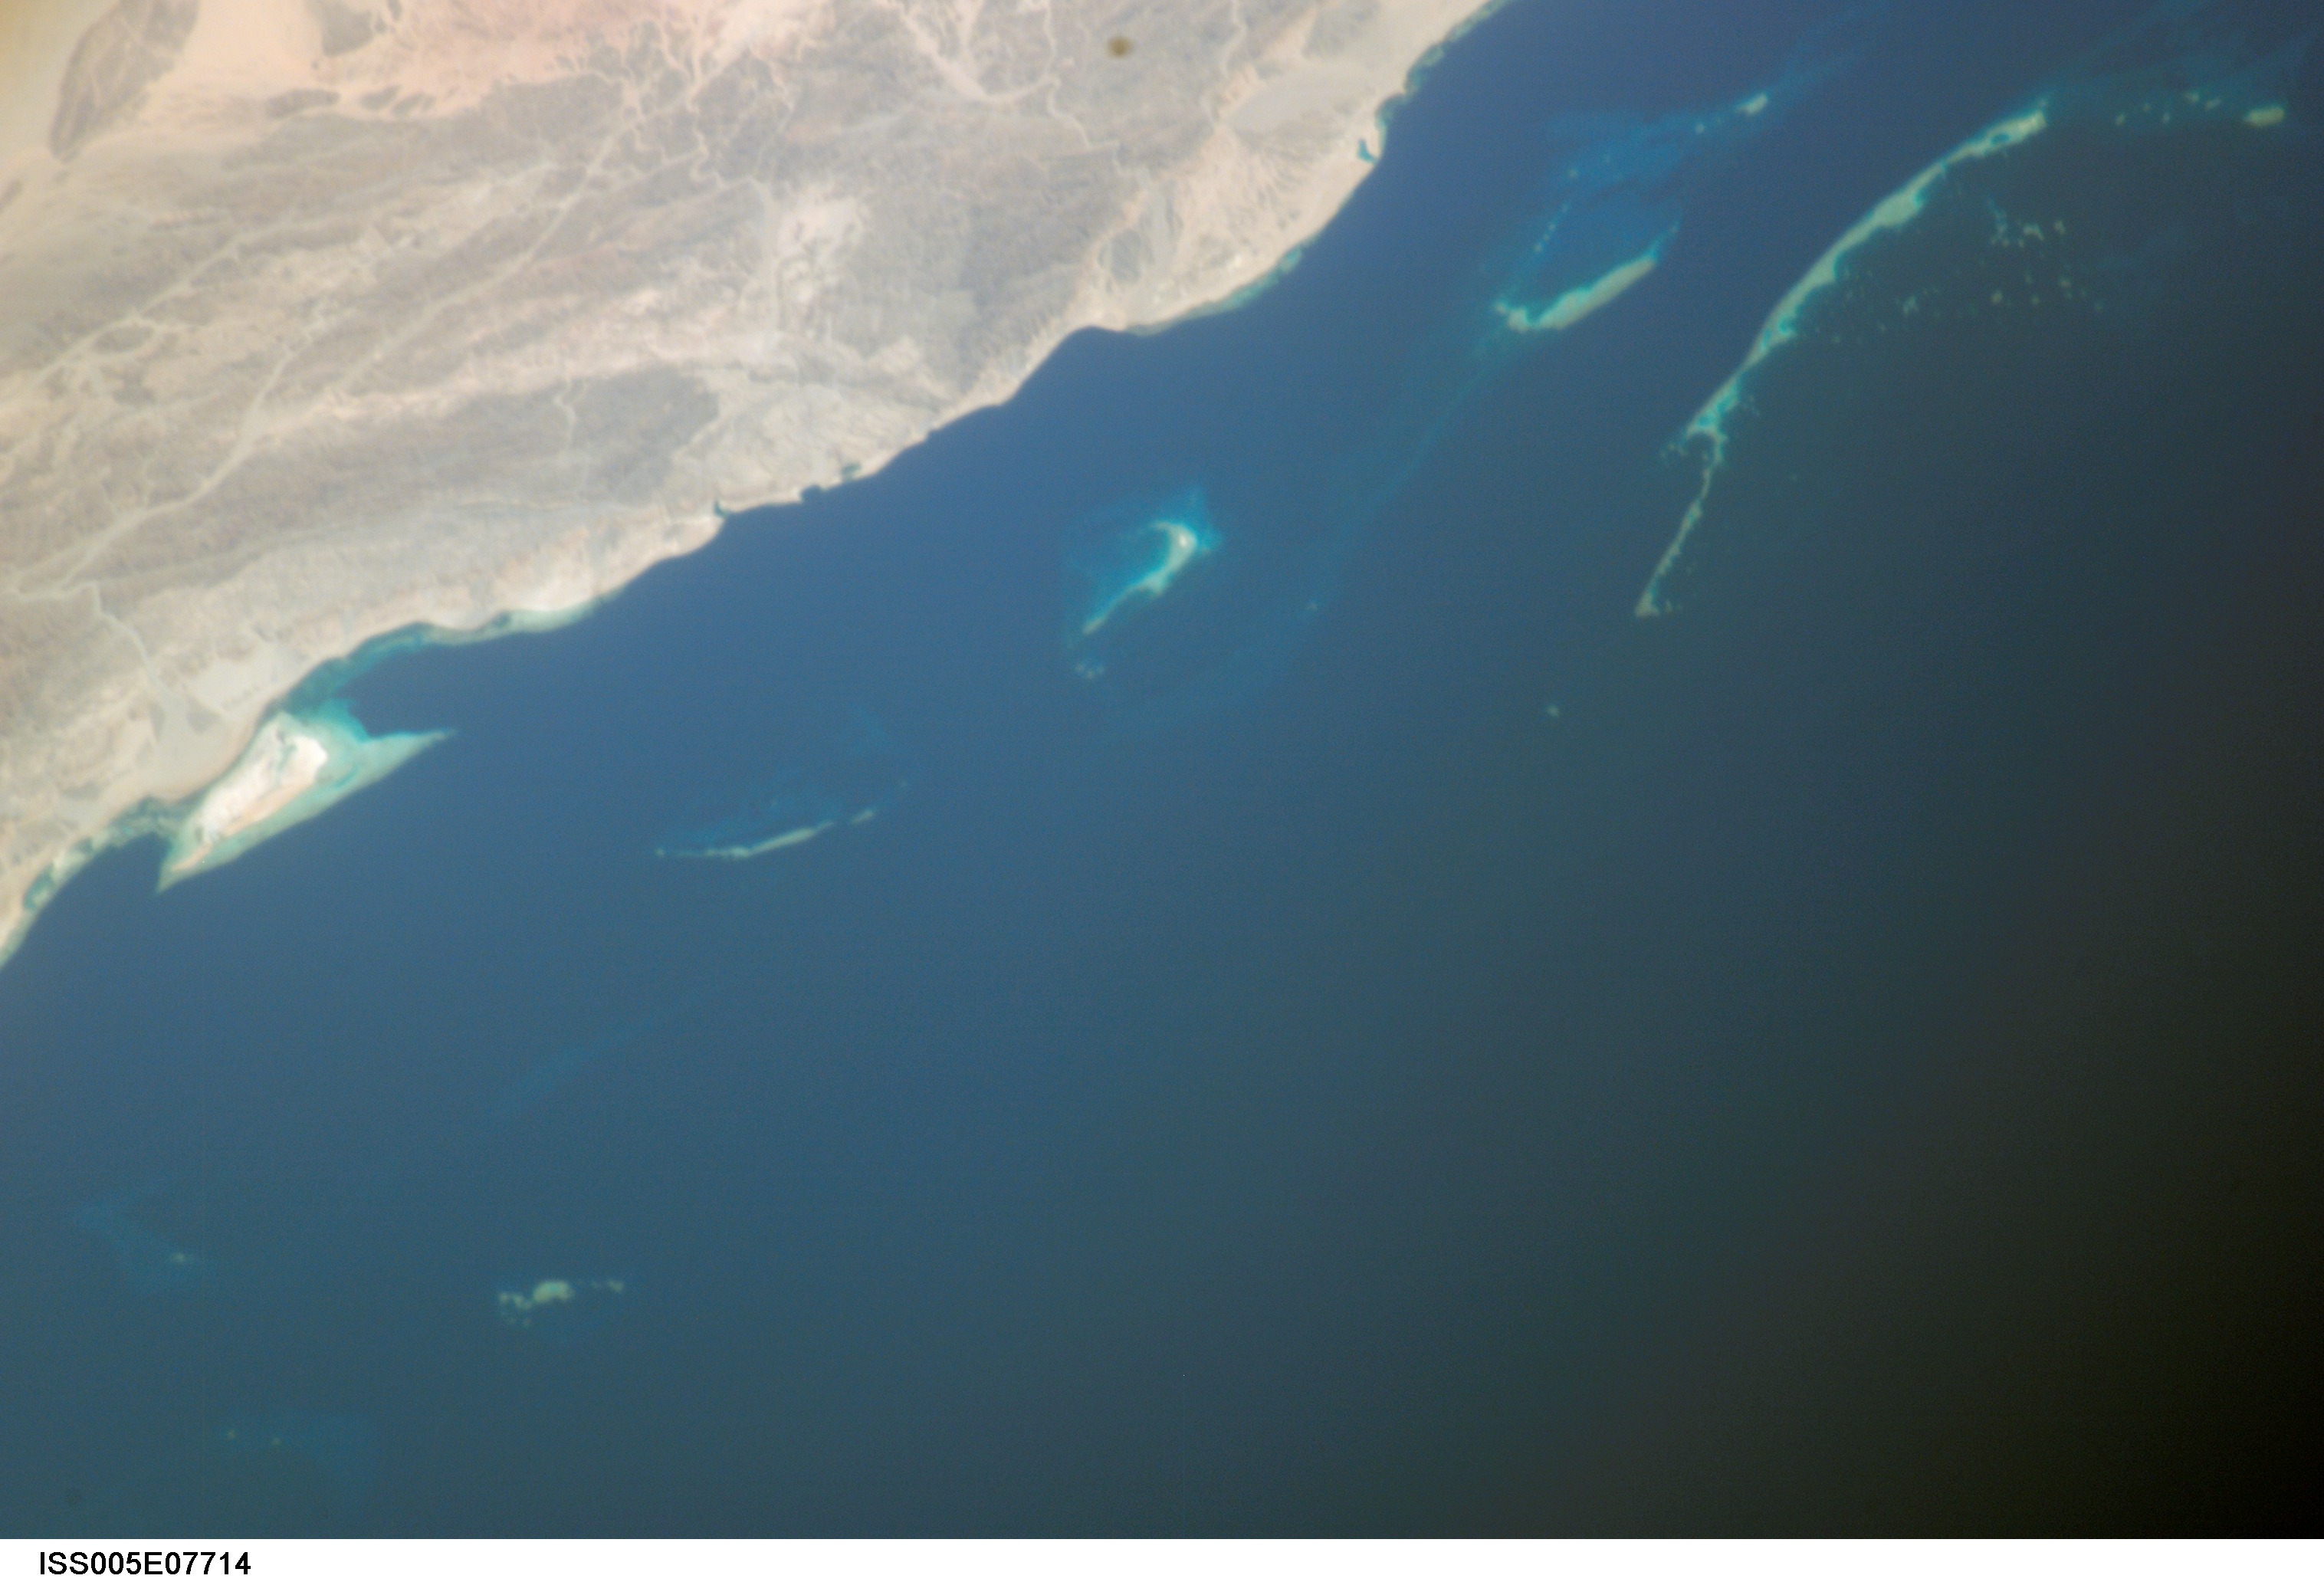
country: SAUDI ARABIA
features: N.E. RED SEA,SAUDI ARABIA,S. OF ALSOURAH CY.
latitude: 26.8
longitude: 36.0
